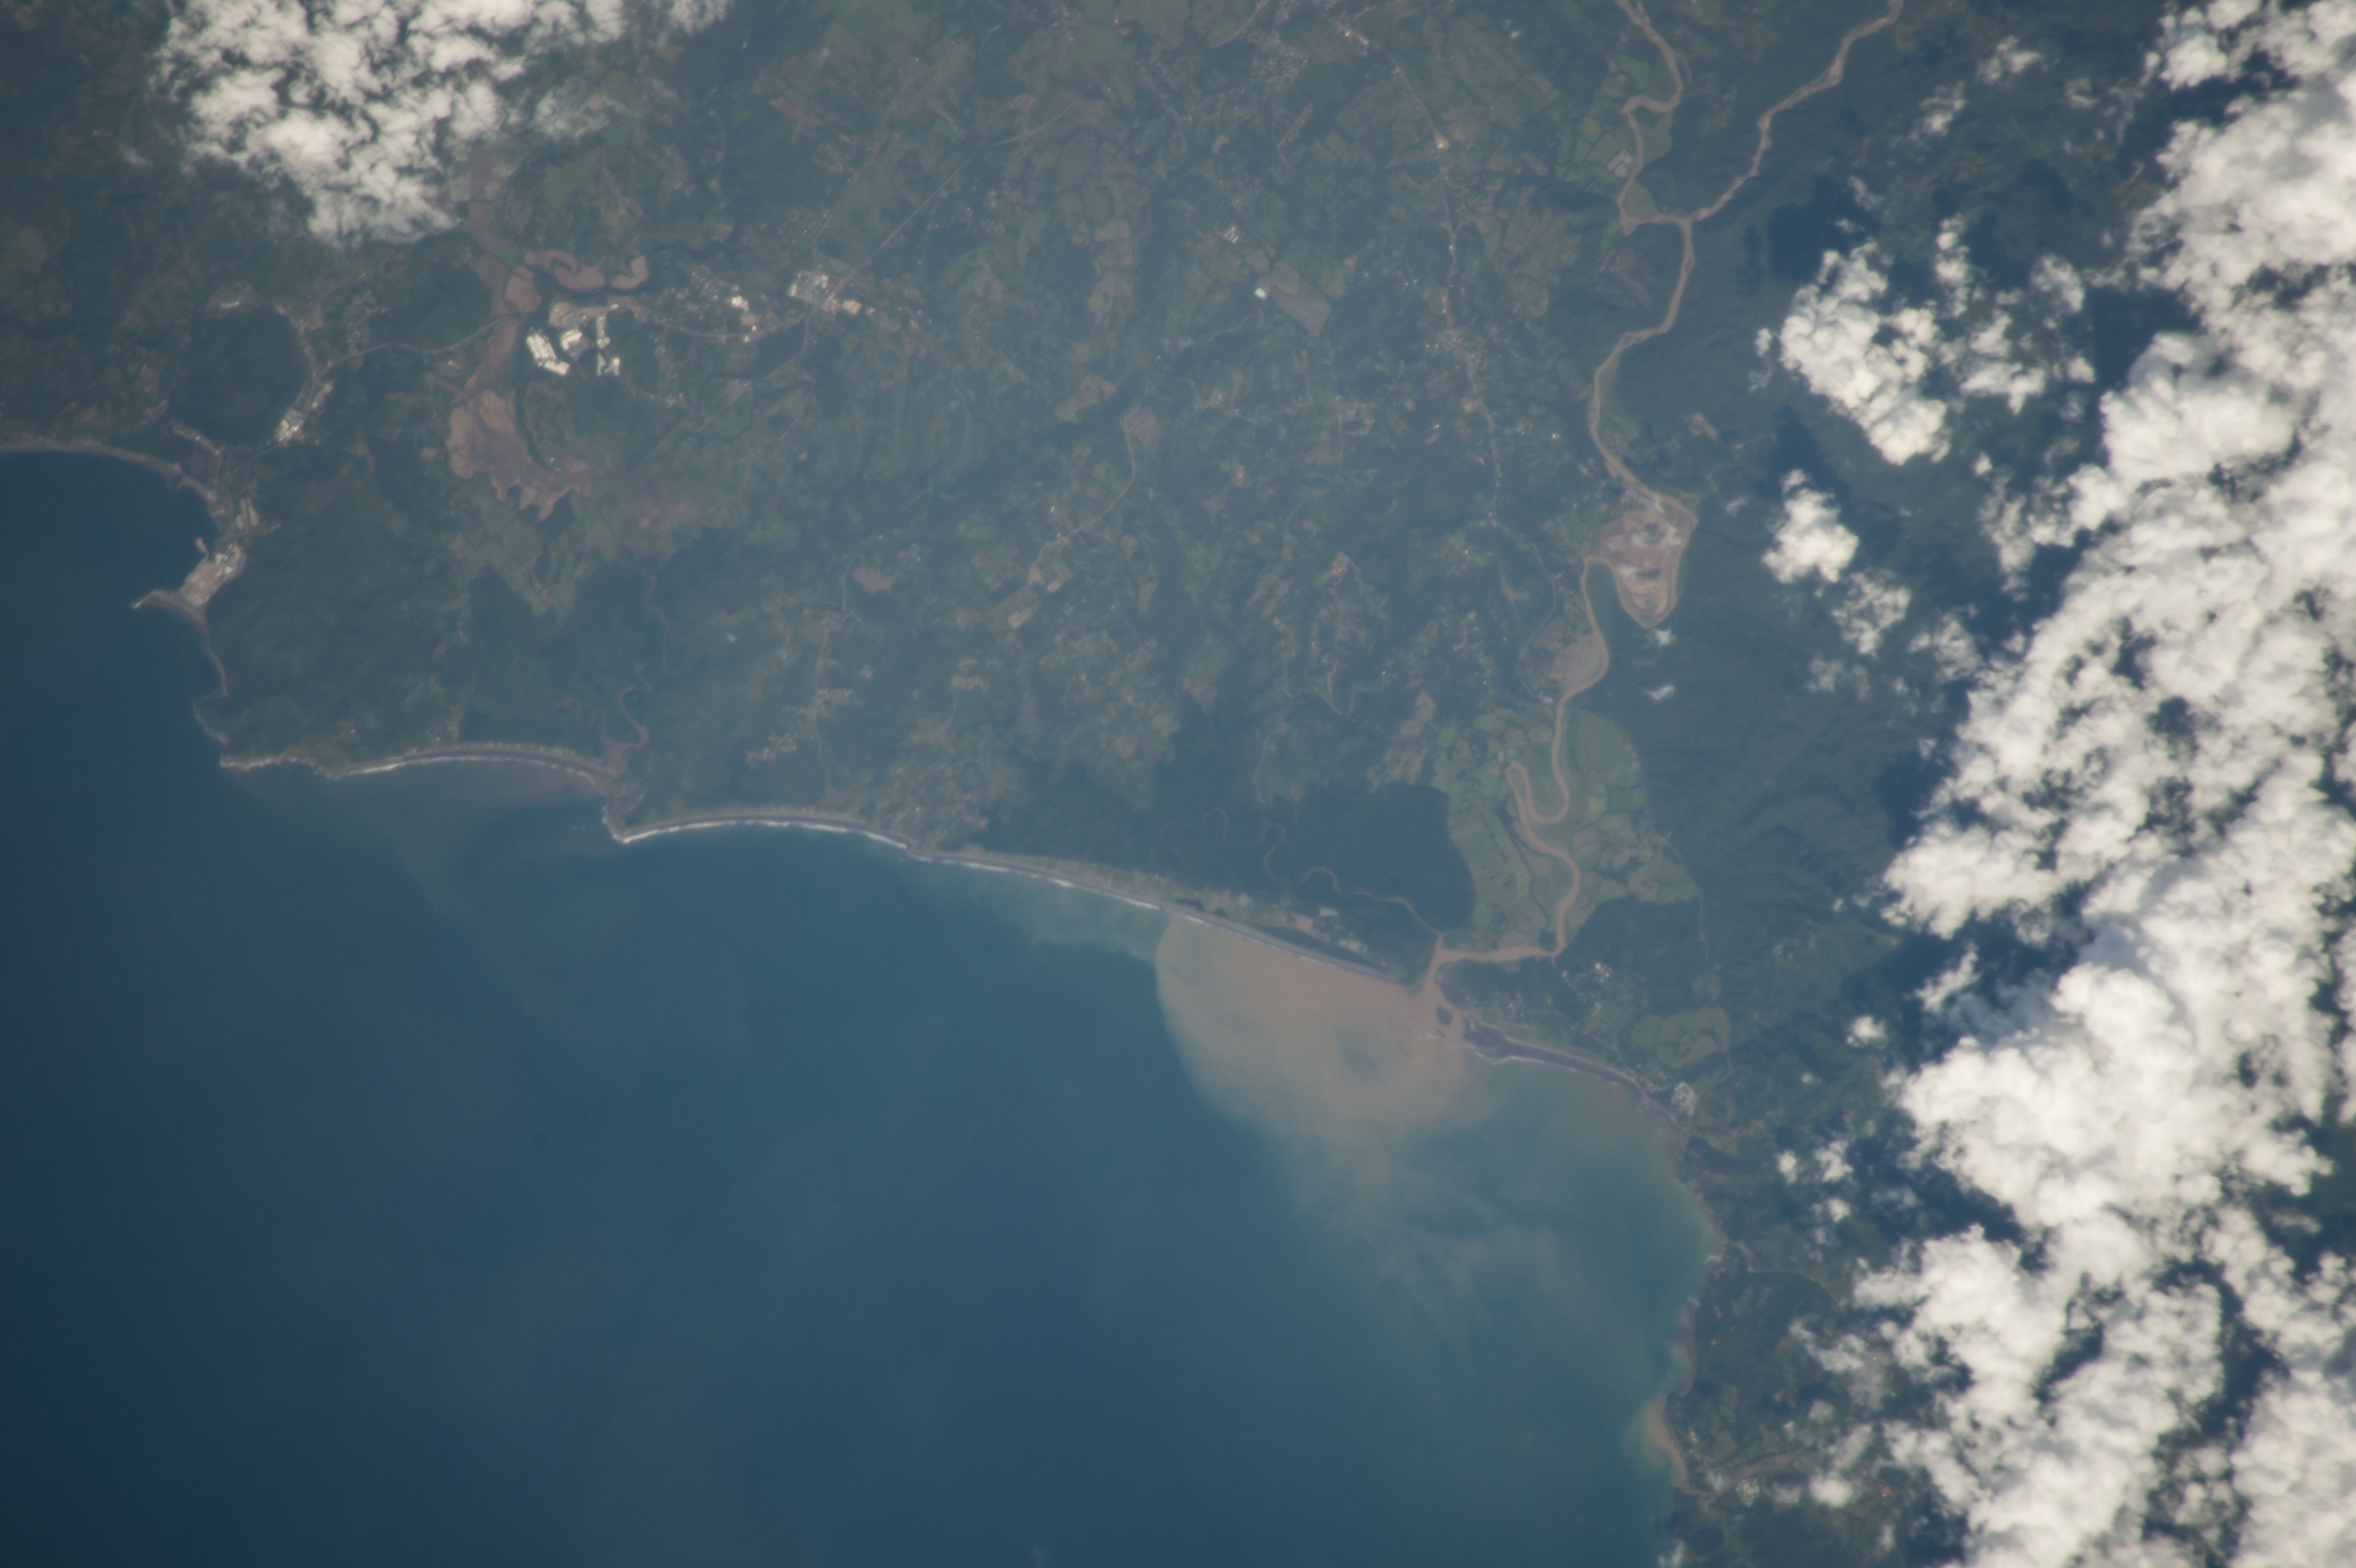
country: COSTA RICA
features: GULF OF NICOYA, TARCOLES, R. TARCOLES, BAJAMAR
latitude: 9.8
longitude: -84.7
